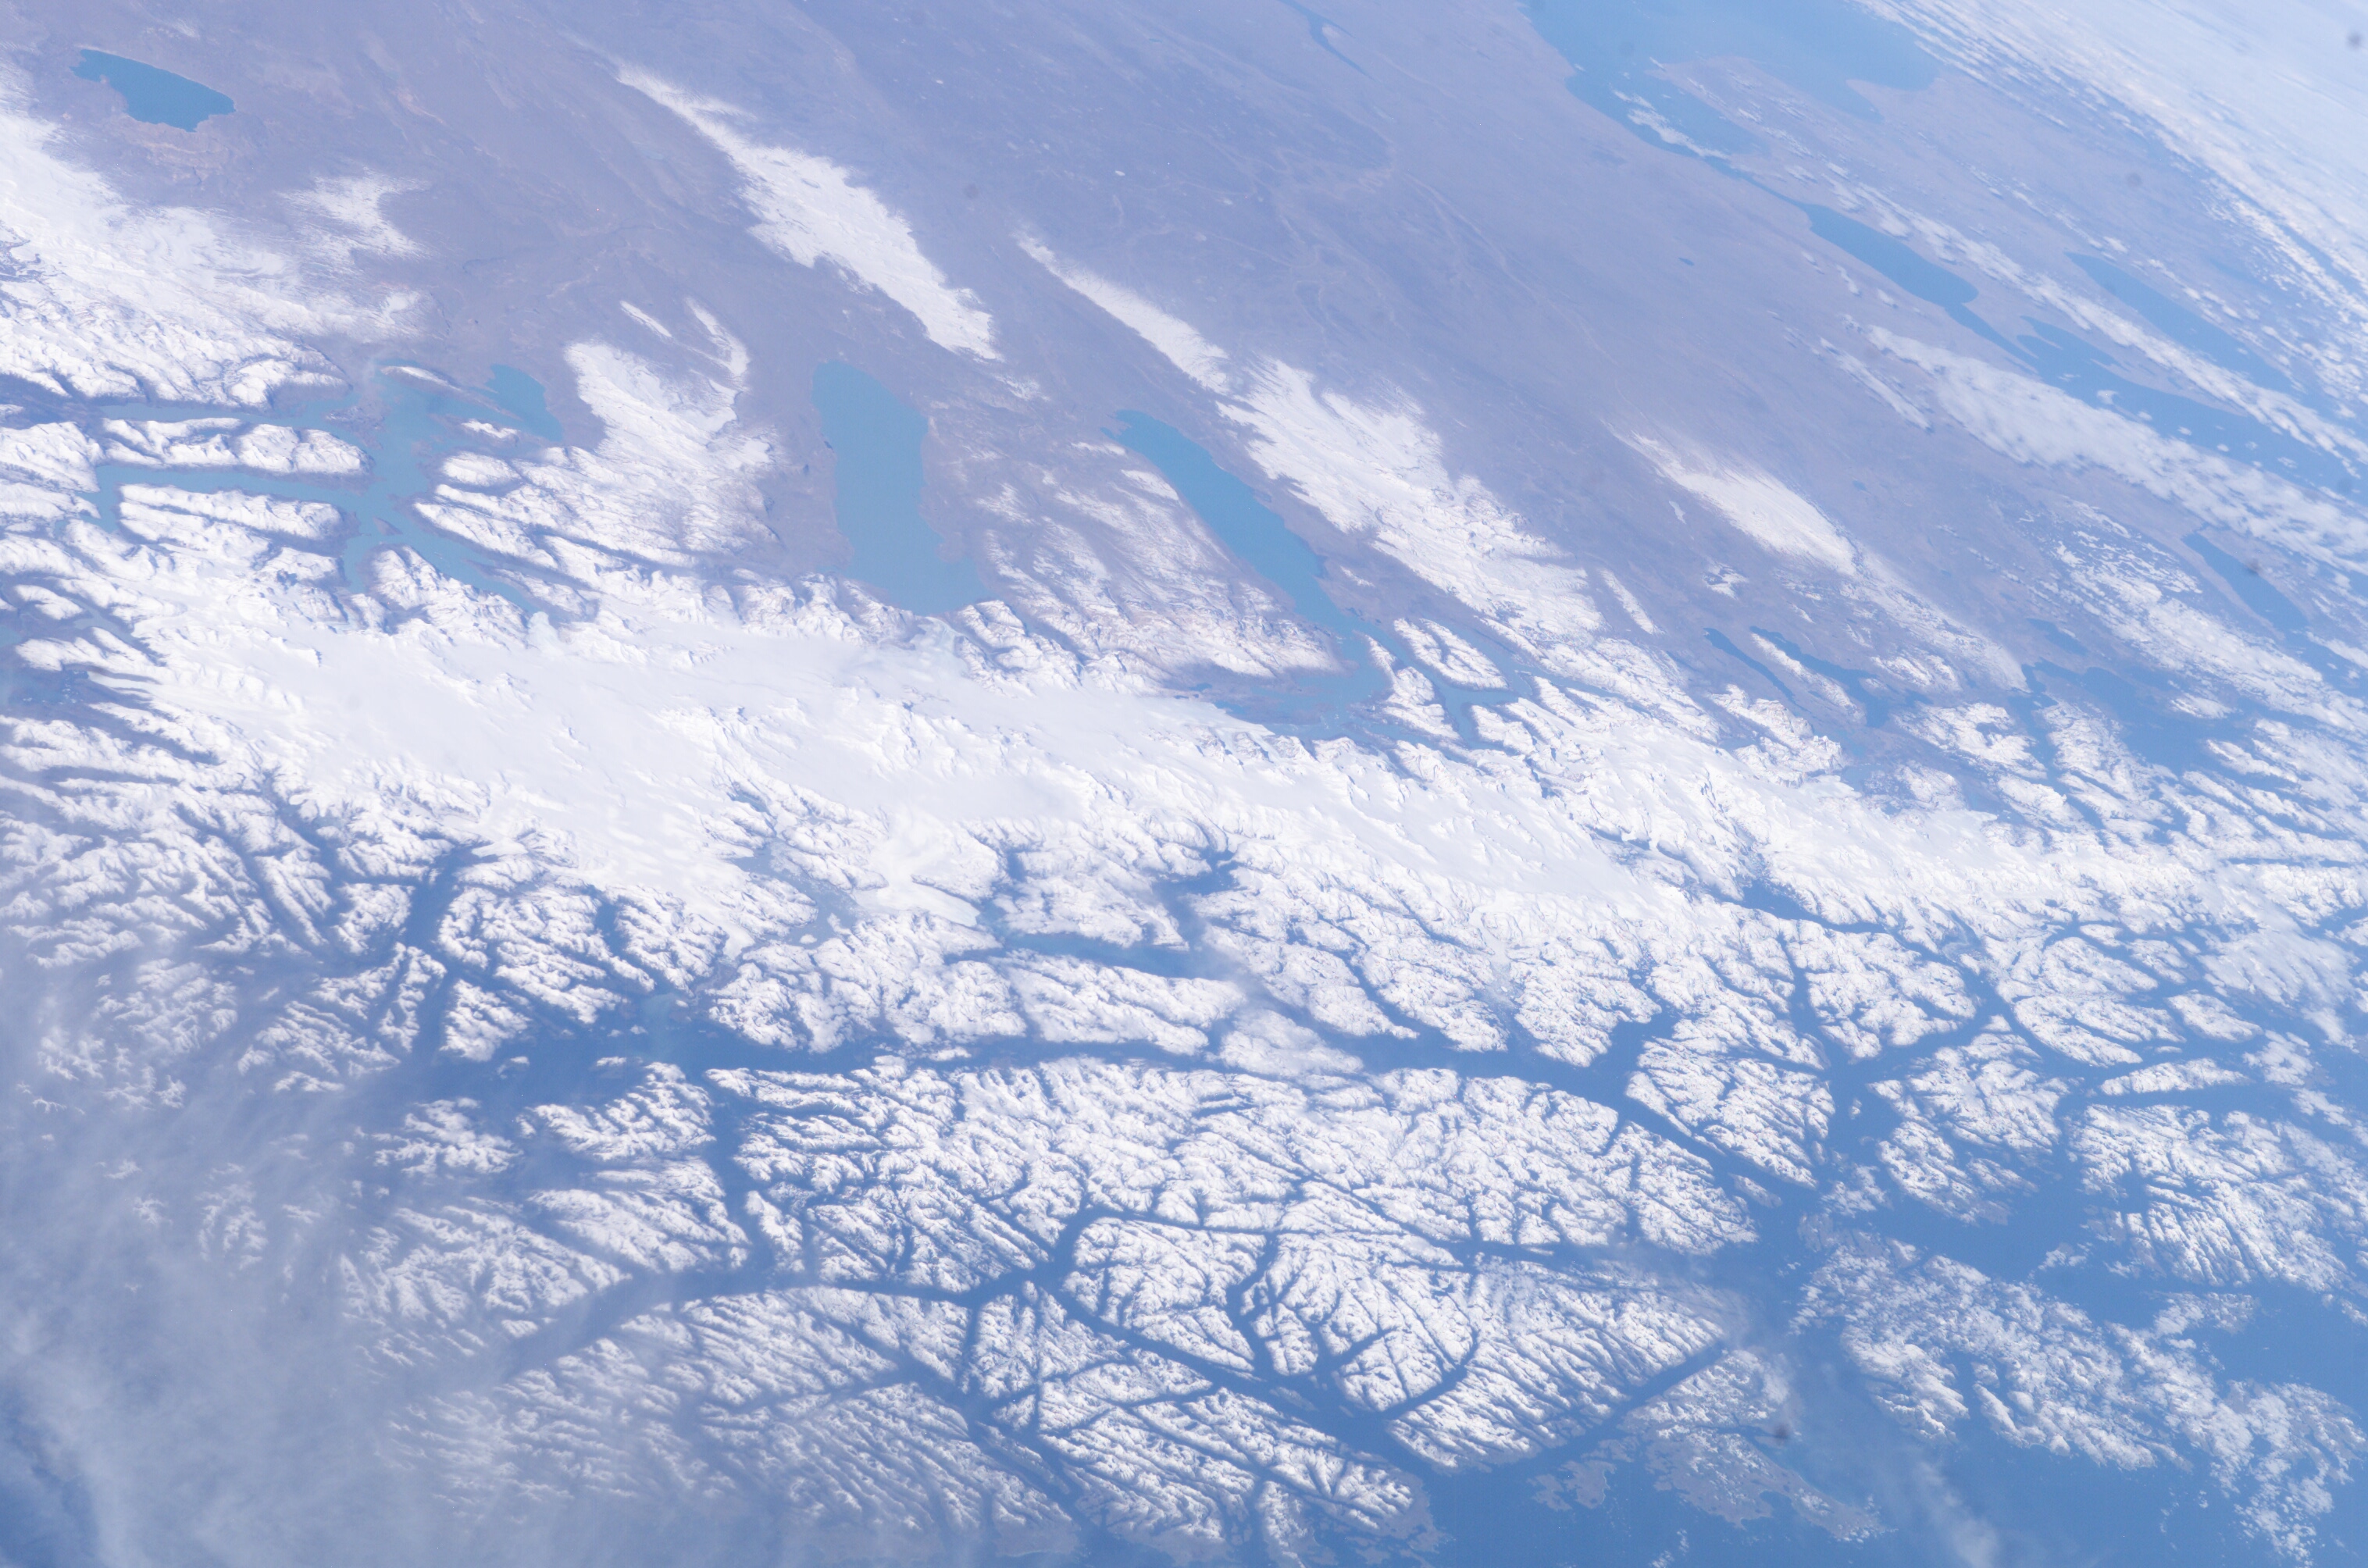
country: CHILE
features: S. PATAGONIAN ICE FIELD, LAKES
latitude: -50.0
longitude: -73.5
